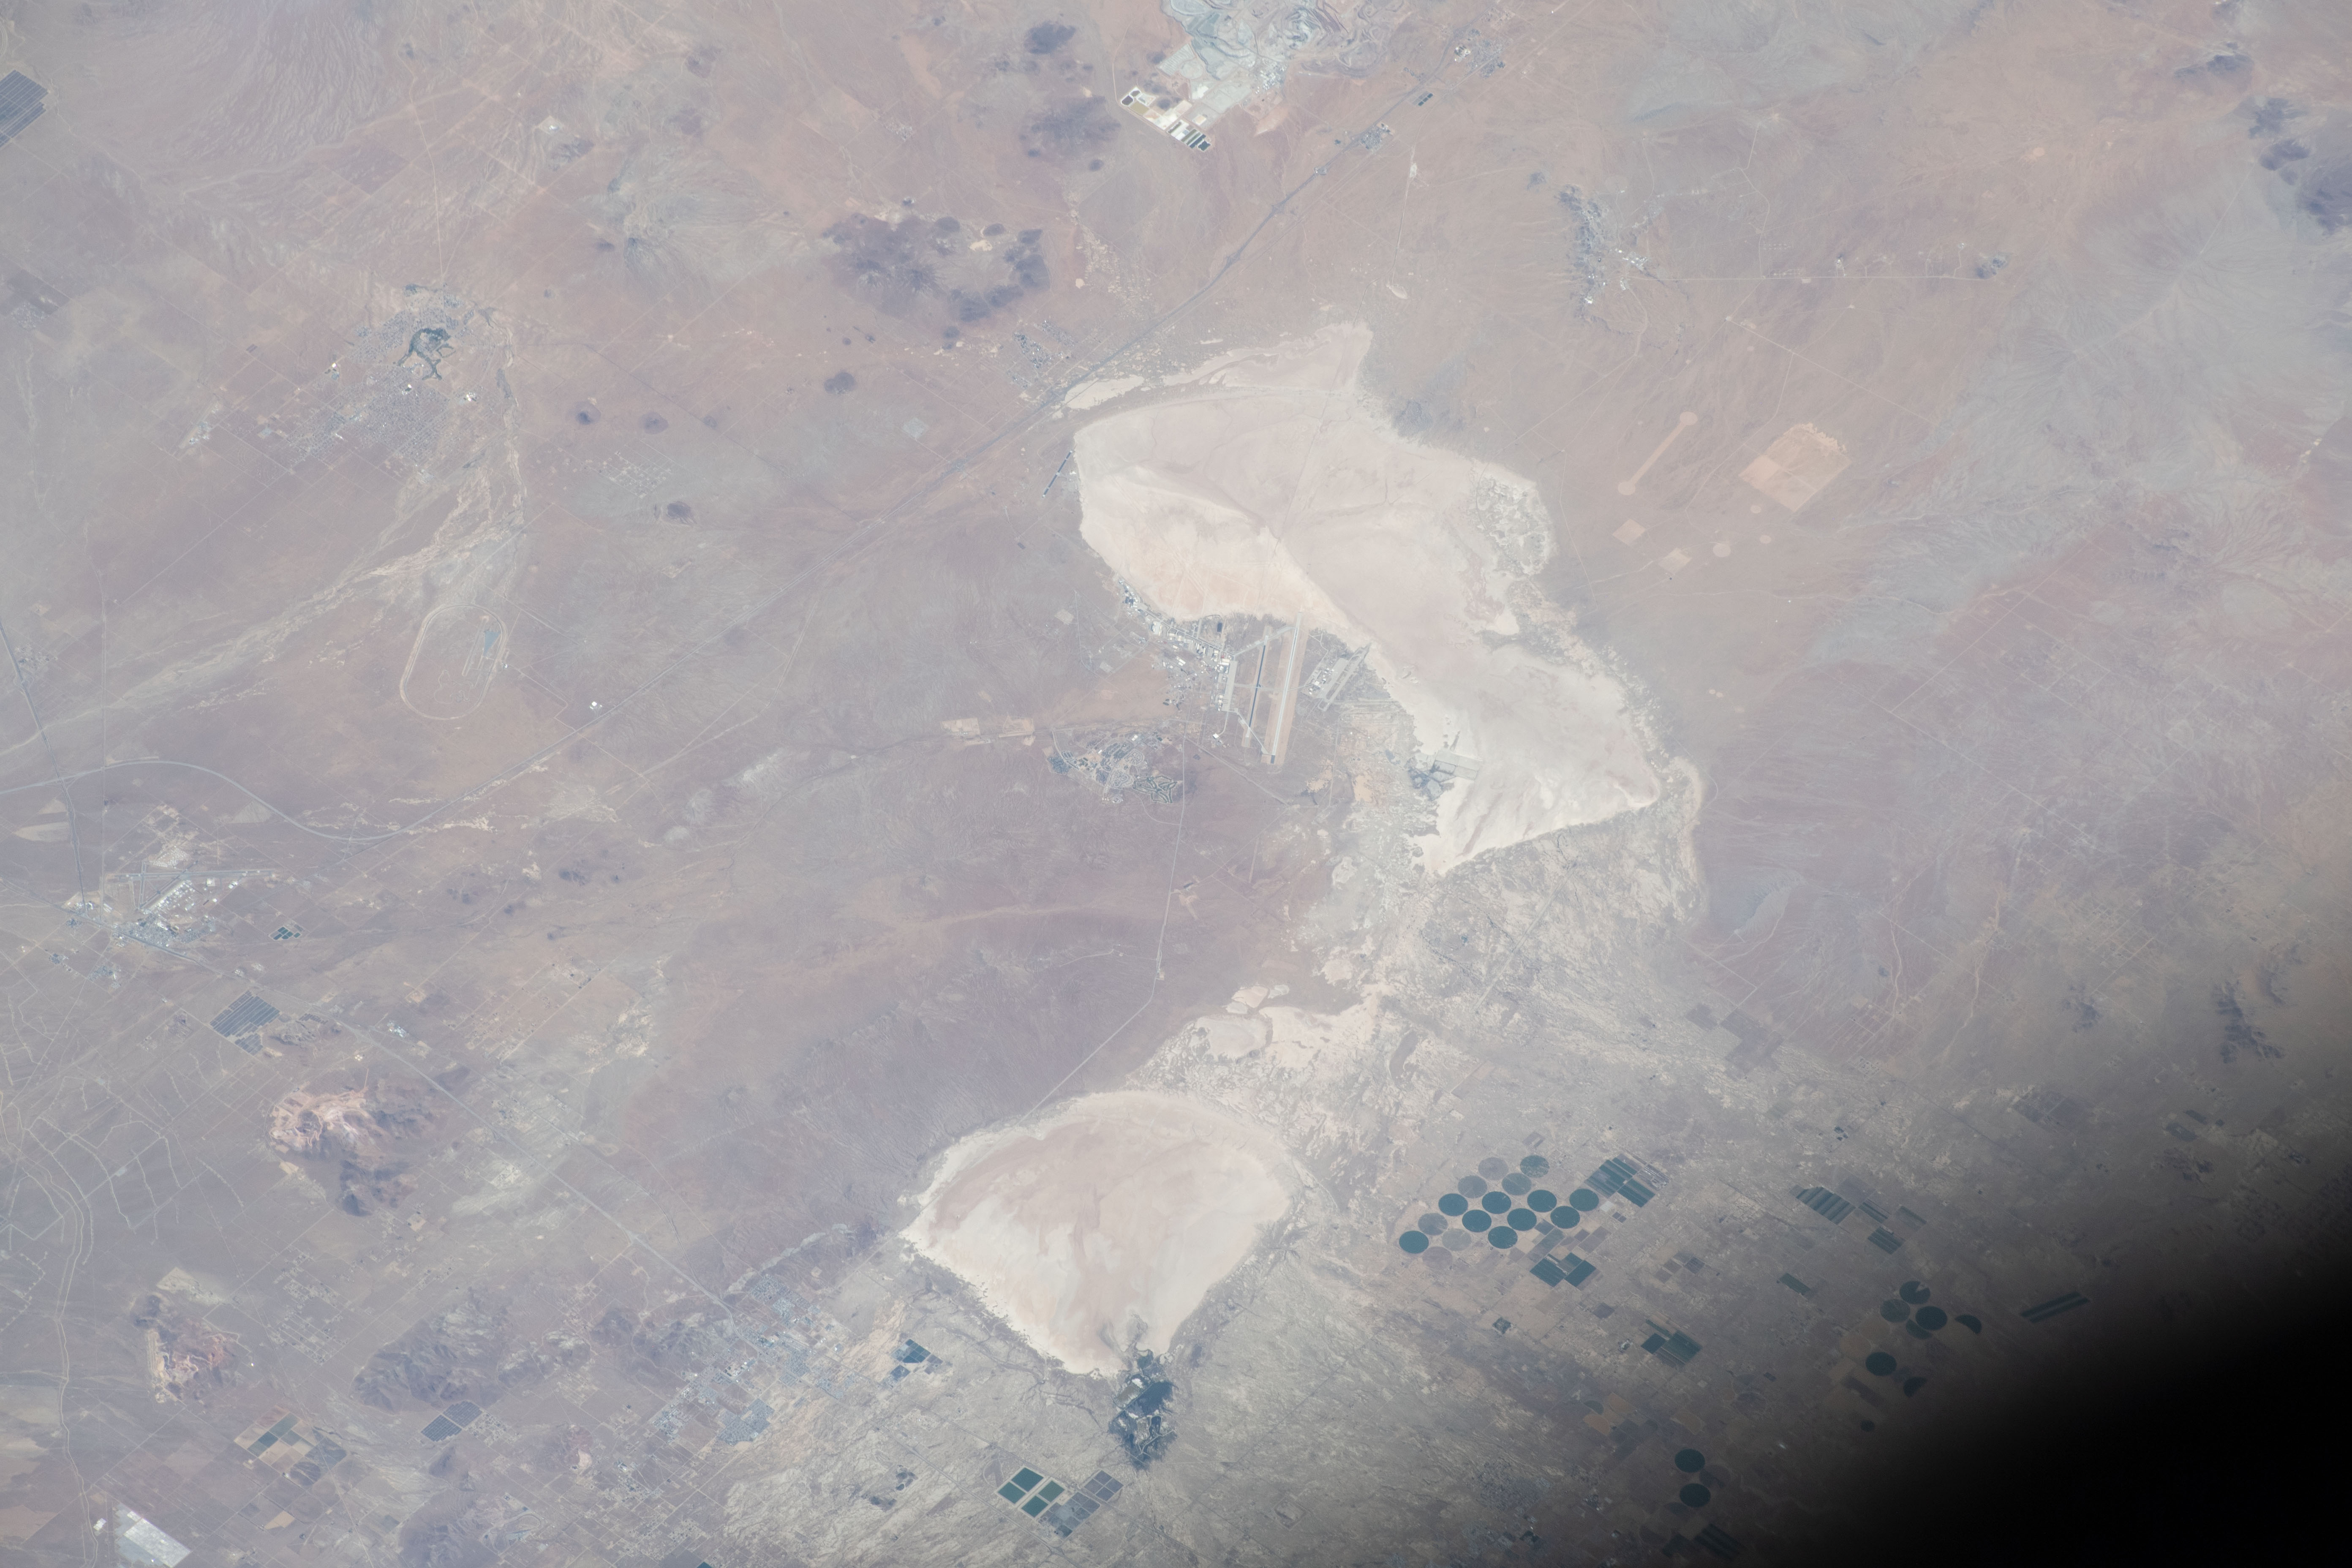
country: USA-CALIFORNIA
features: EDWARDS AFB,PIUTE PONDS,ROSAMOND DRY LAKE,HYUNDAI CALIFORNIA PROVING GROUNDS,LANCASTER,ROGERS DRY LAKE
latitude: 34.9
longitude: -117.9
